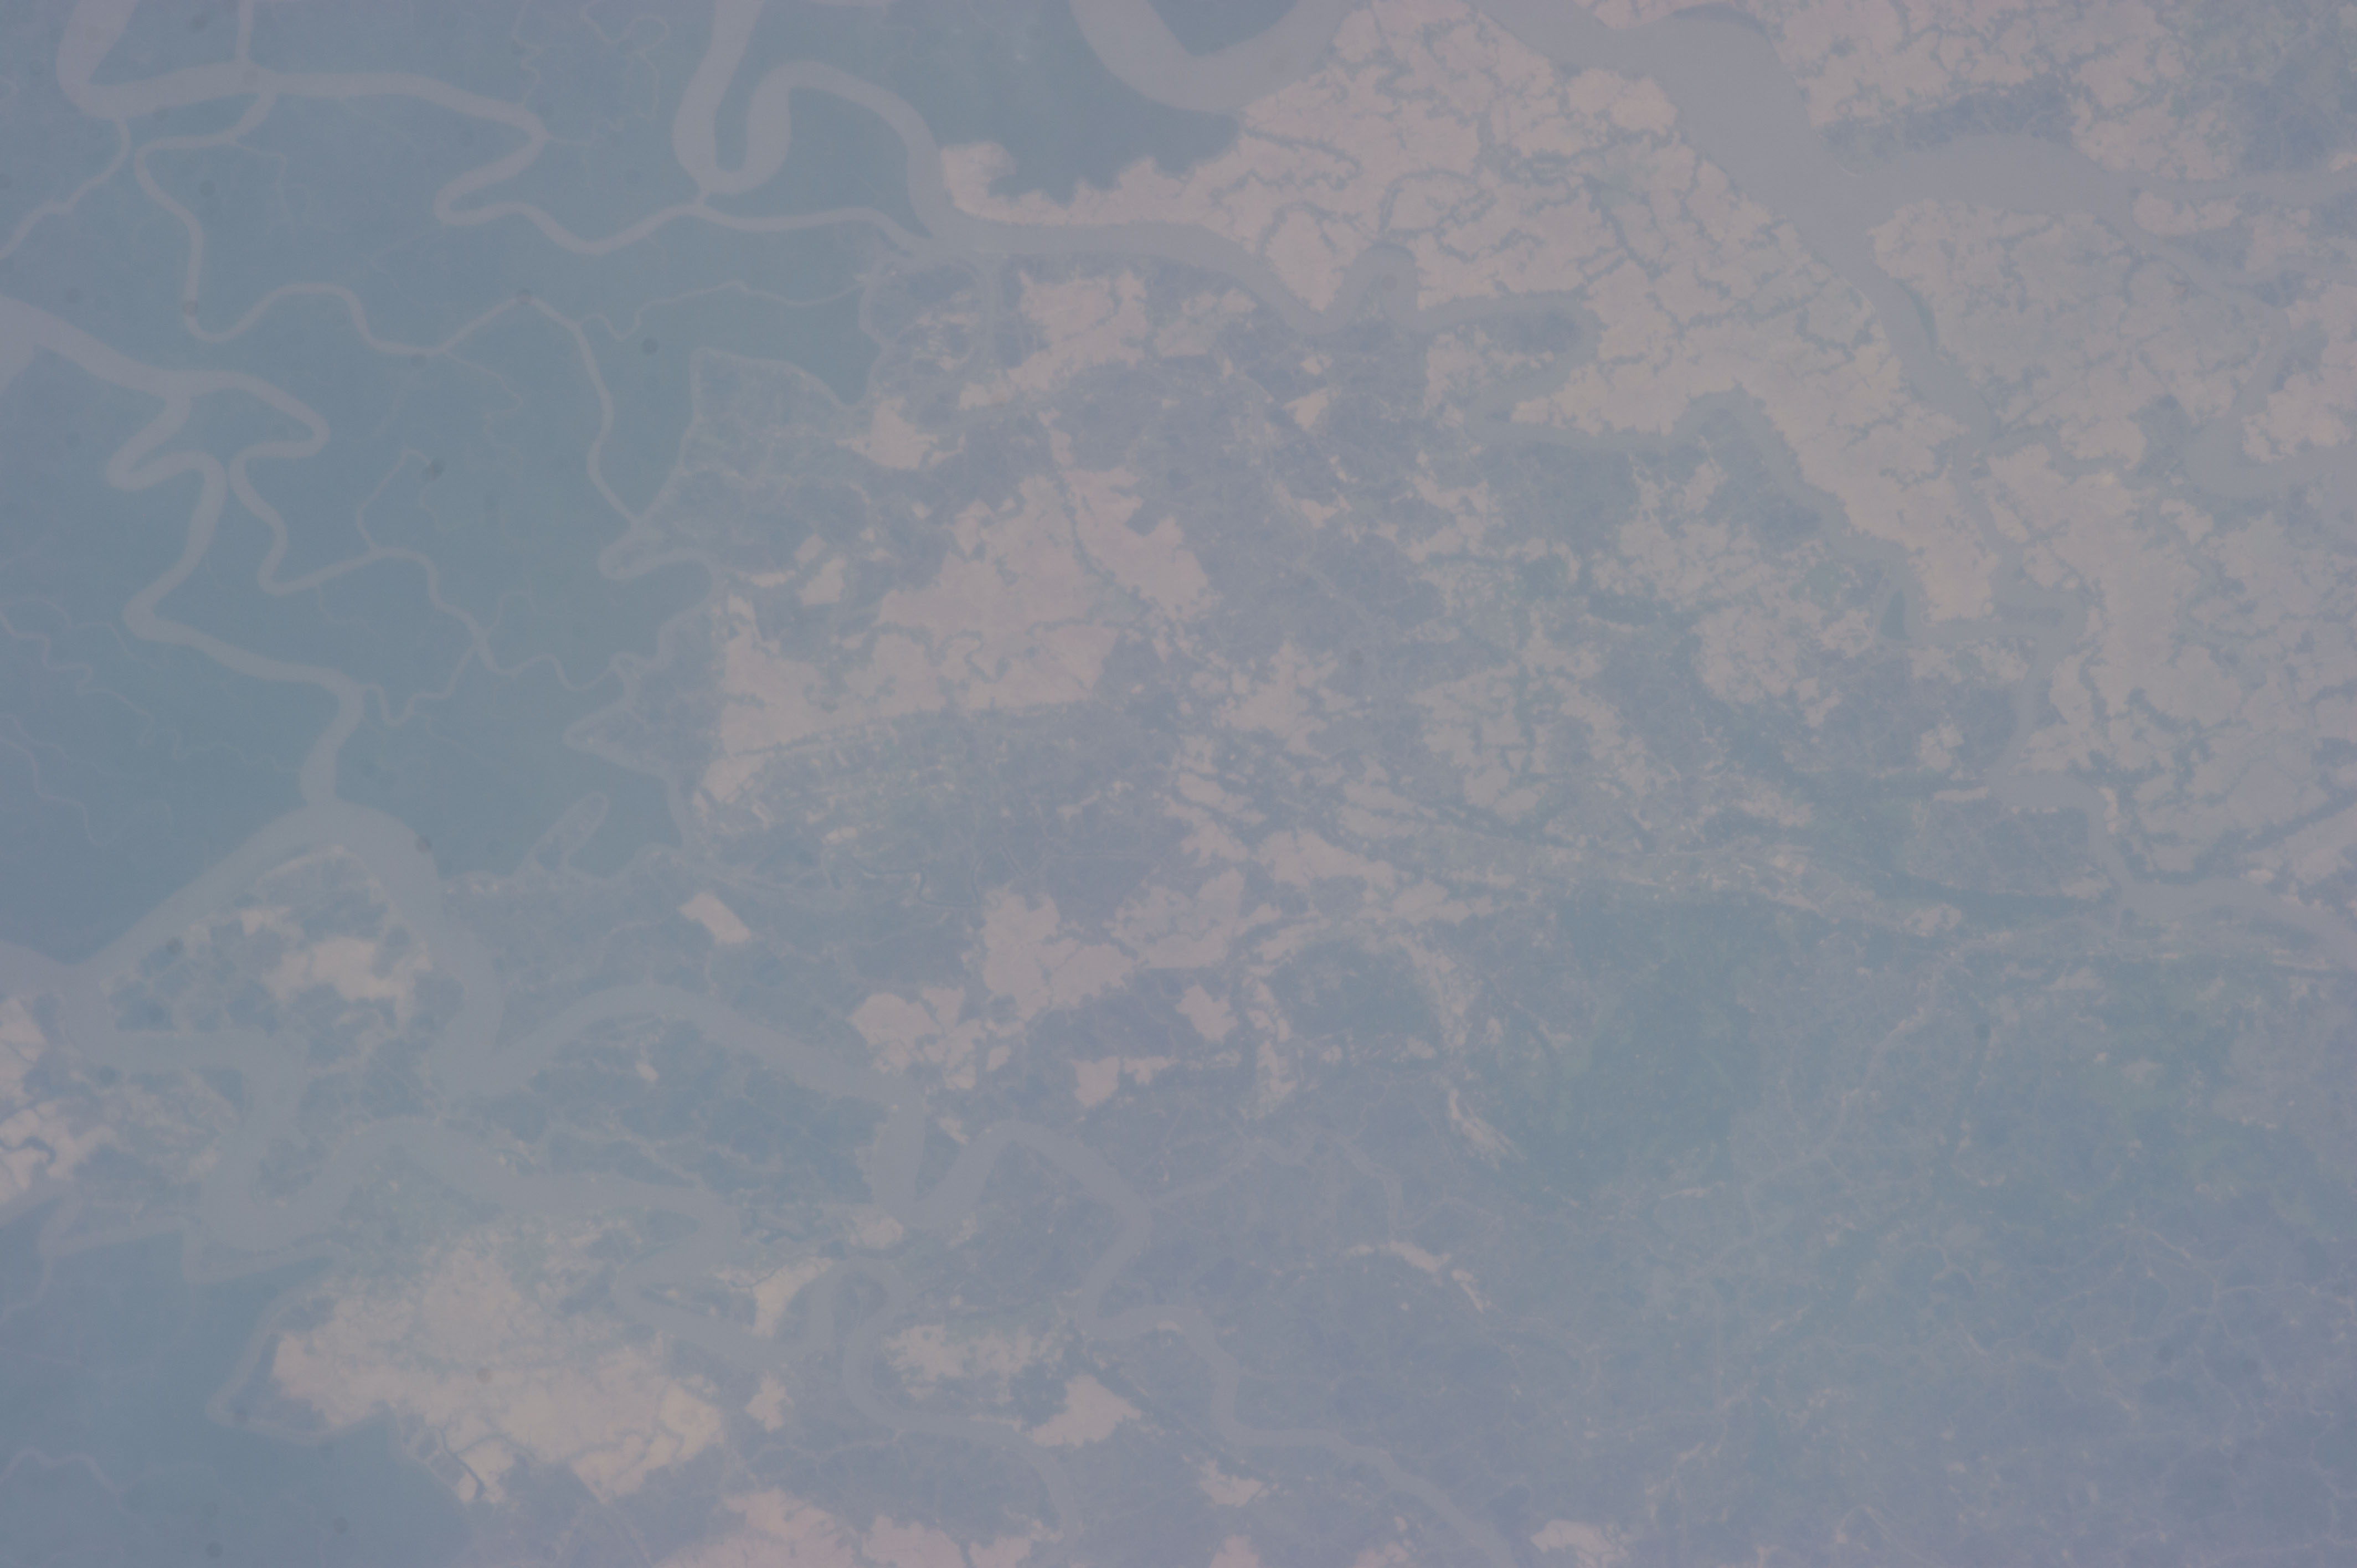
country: INDIA
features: GANGES R. DELTA
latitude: 22.3
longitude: 89.0
